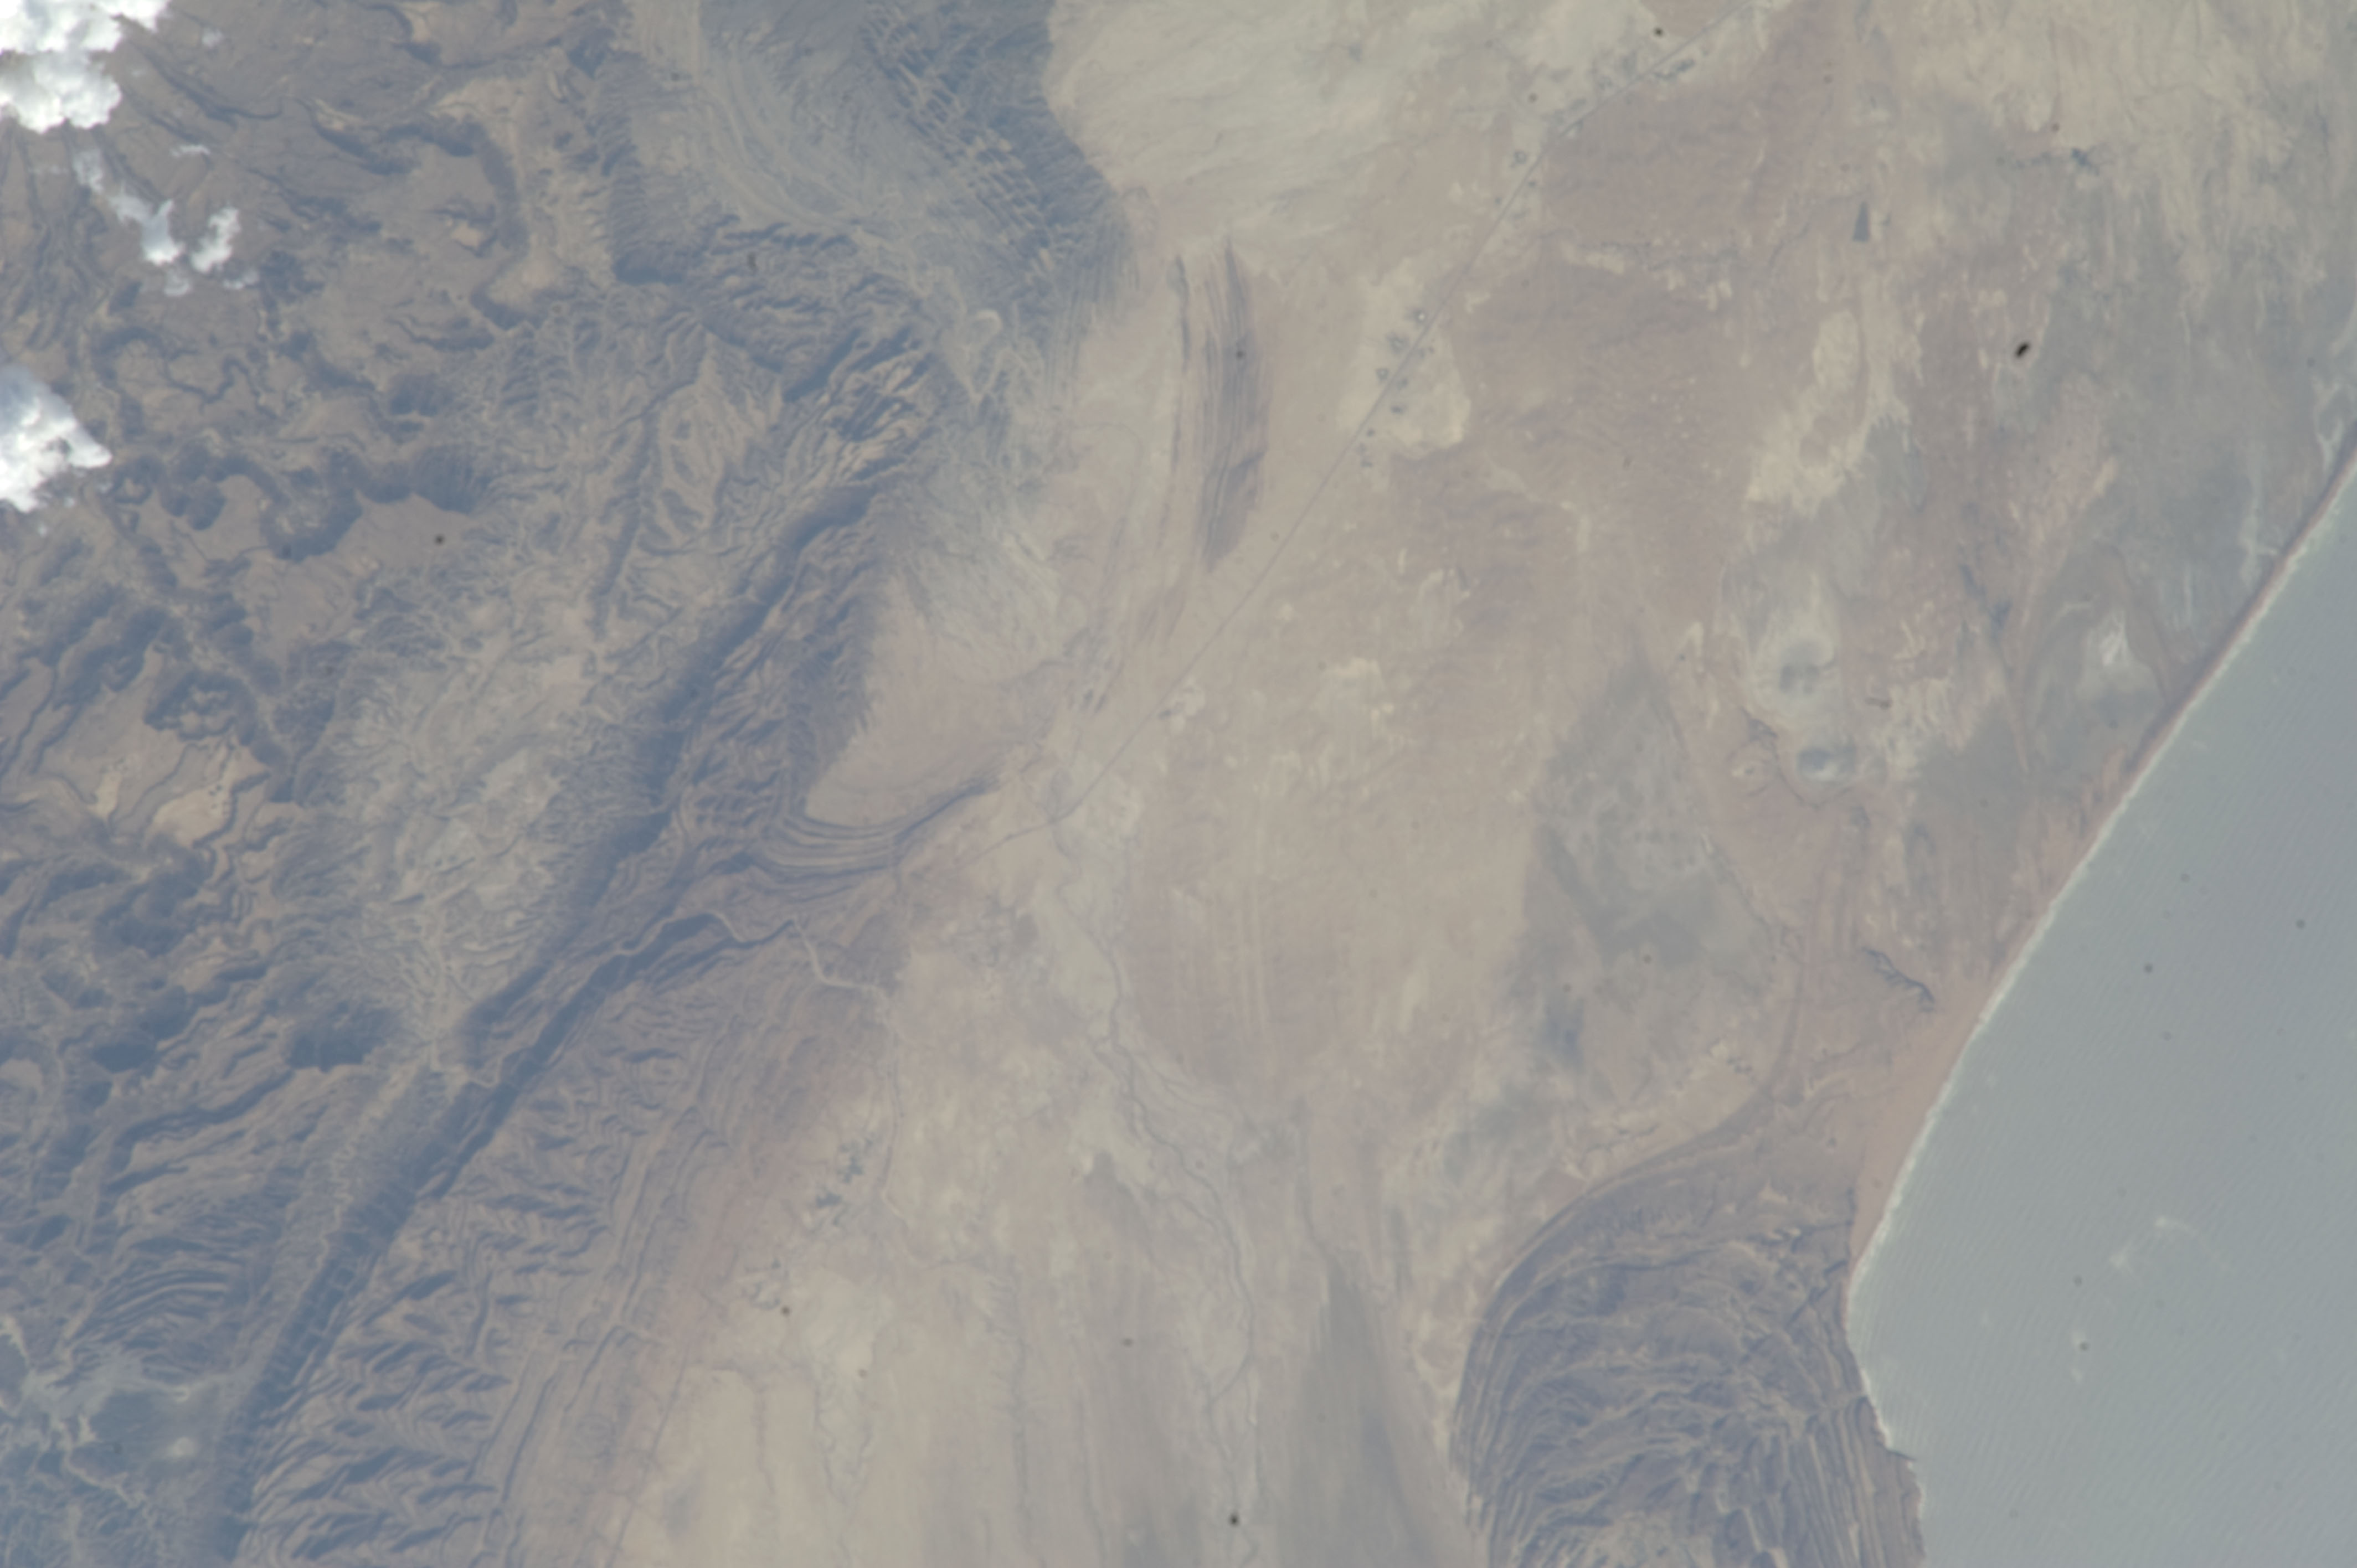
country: PAKISTAN
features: CHANDRAGUP MUD VOLCANO, ARABIAN S., COAST, DUNES, MTS., DRAINAGE
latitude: 25.5
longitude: 65.8
